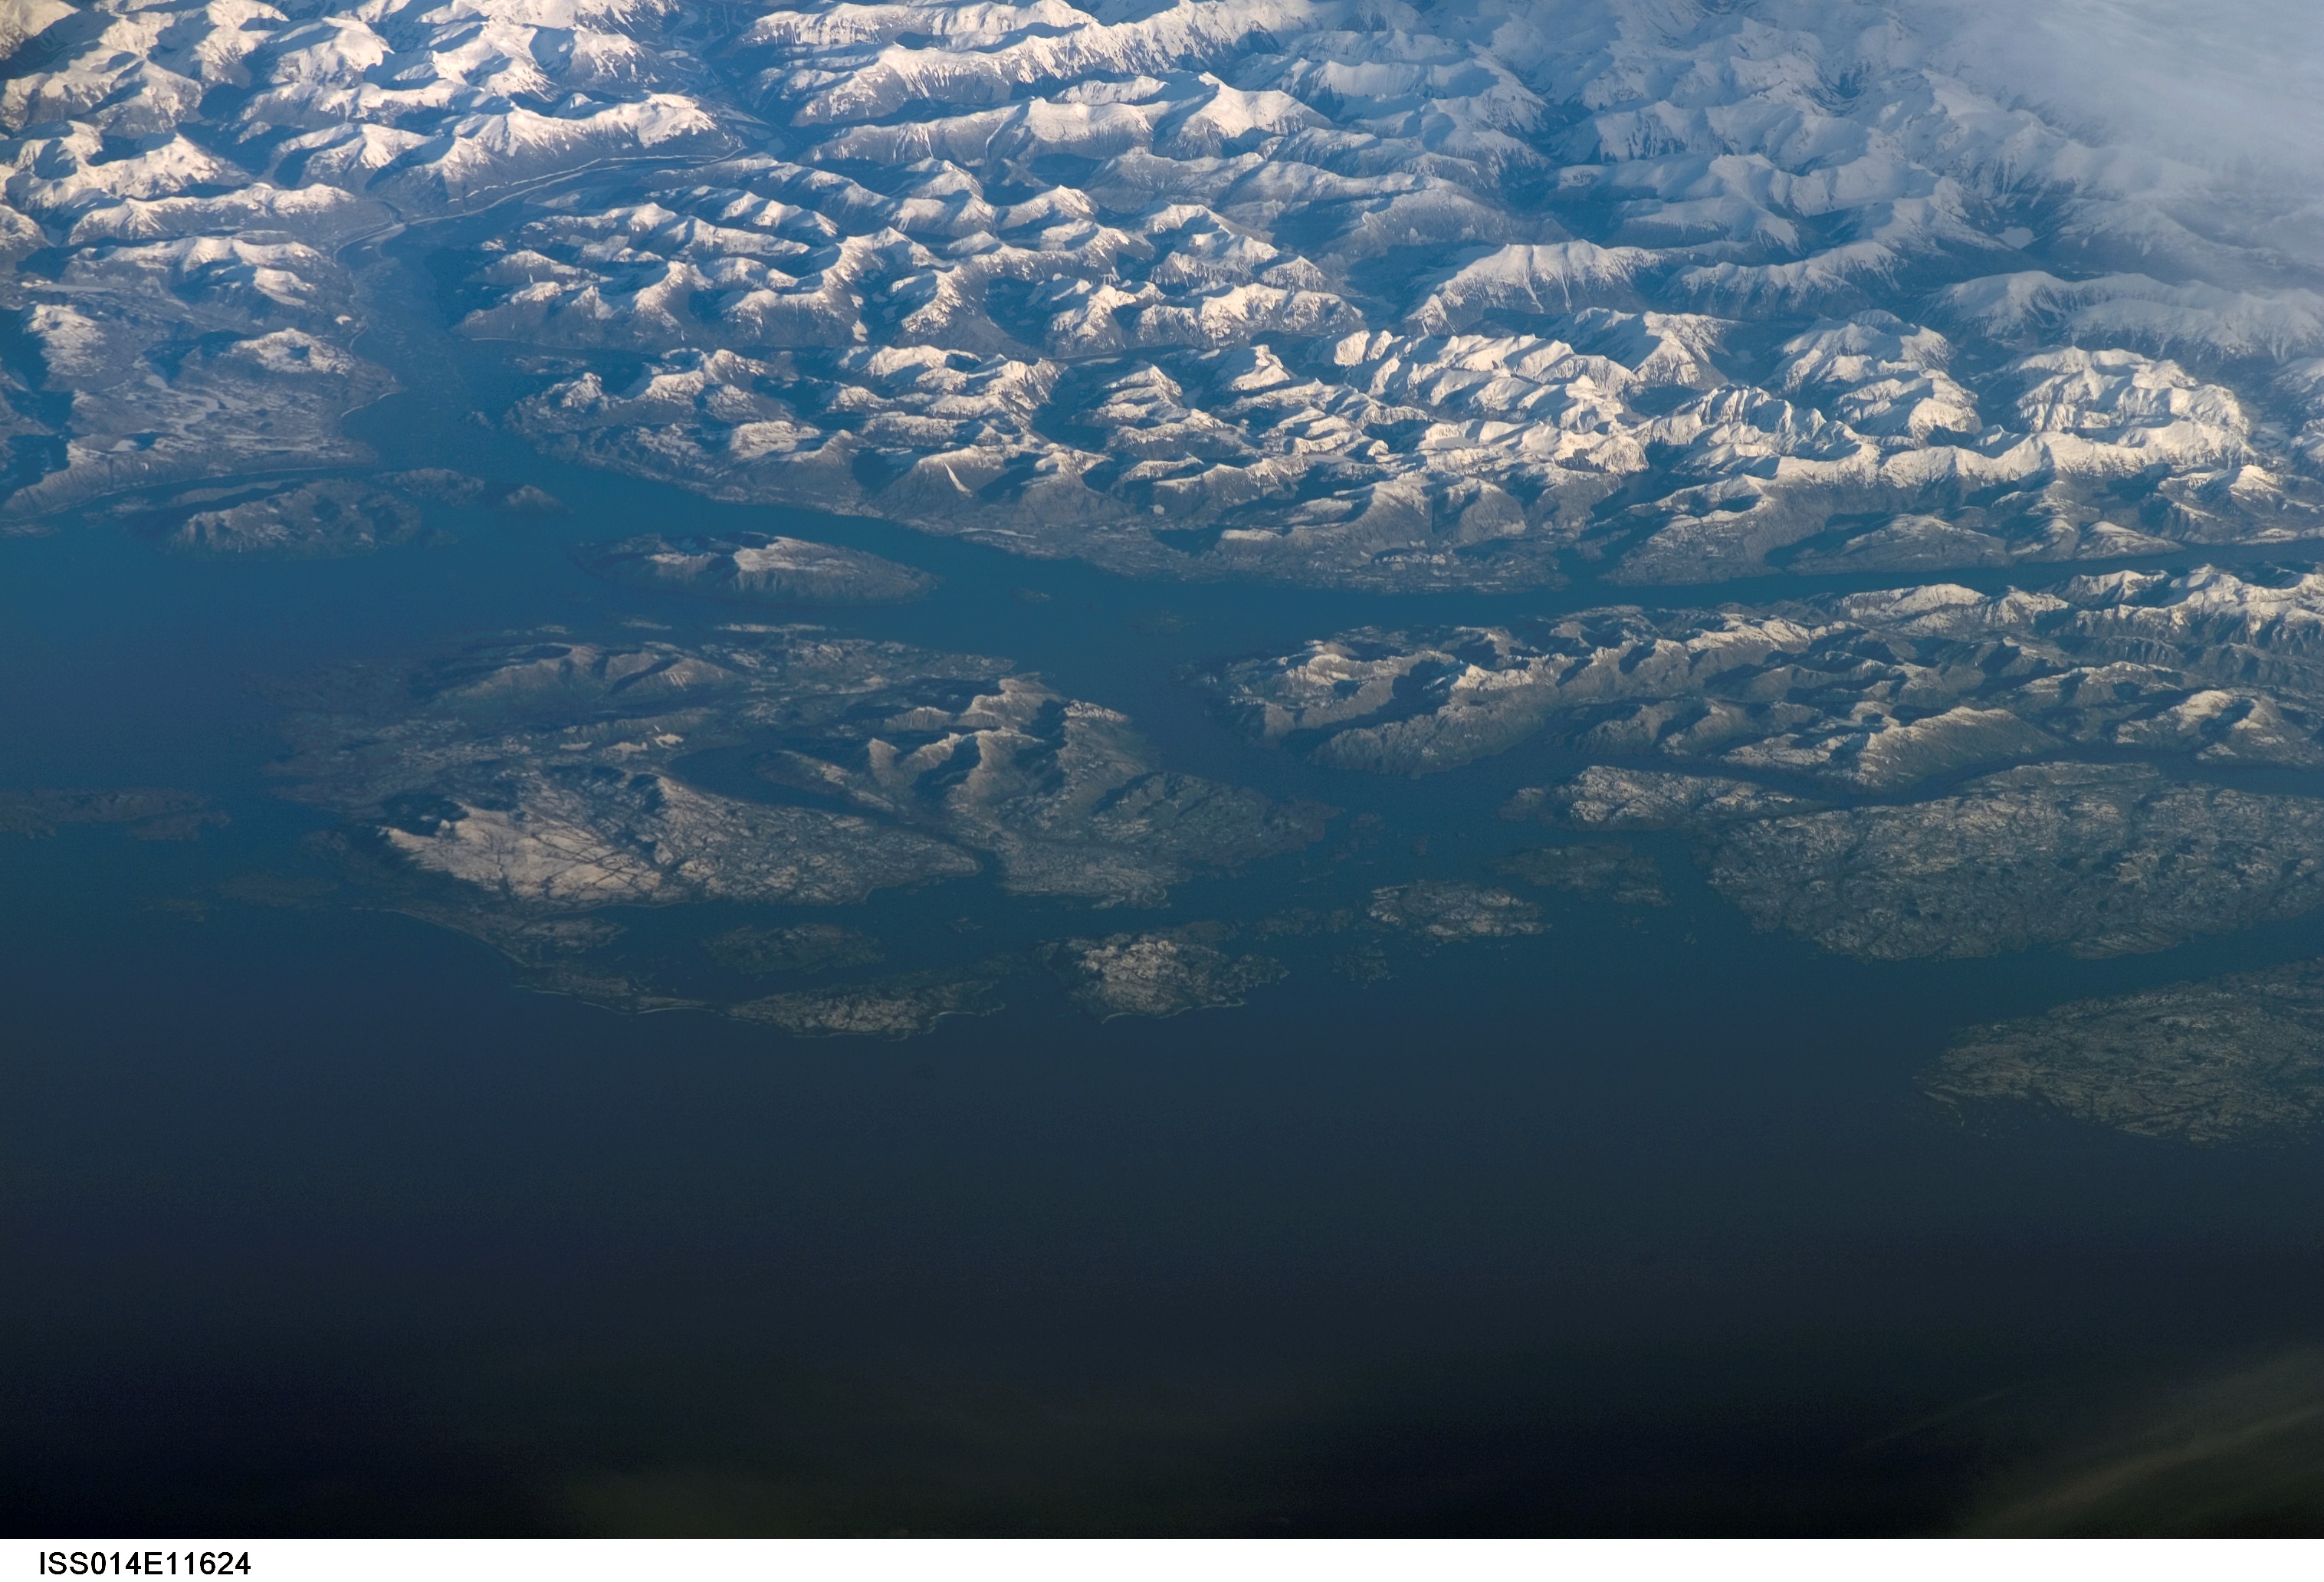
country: CANADA-BC
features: OGDEN CHAN., PORCHER I., MTS.
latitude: 53.9
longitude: -130.2
